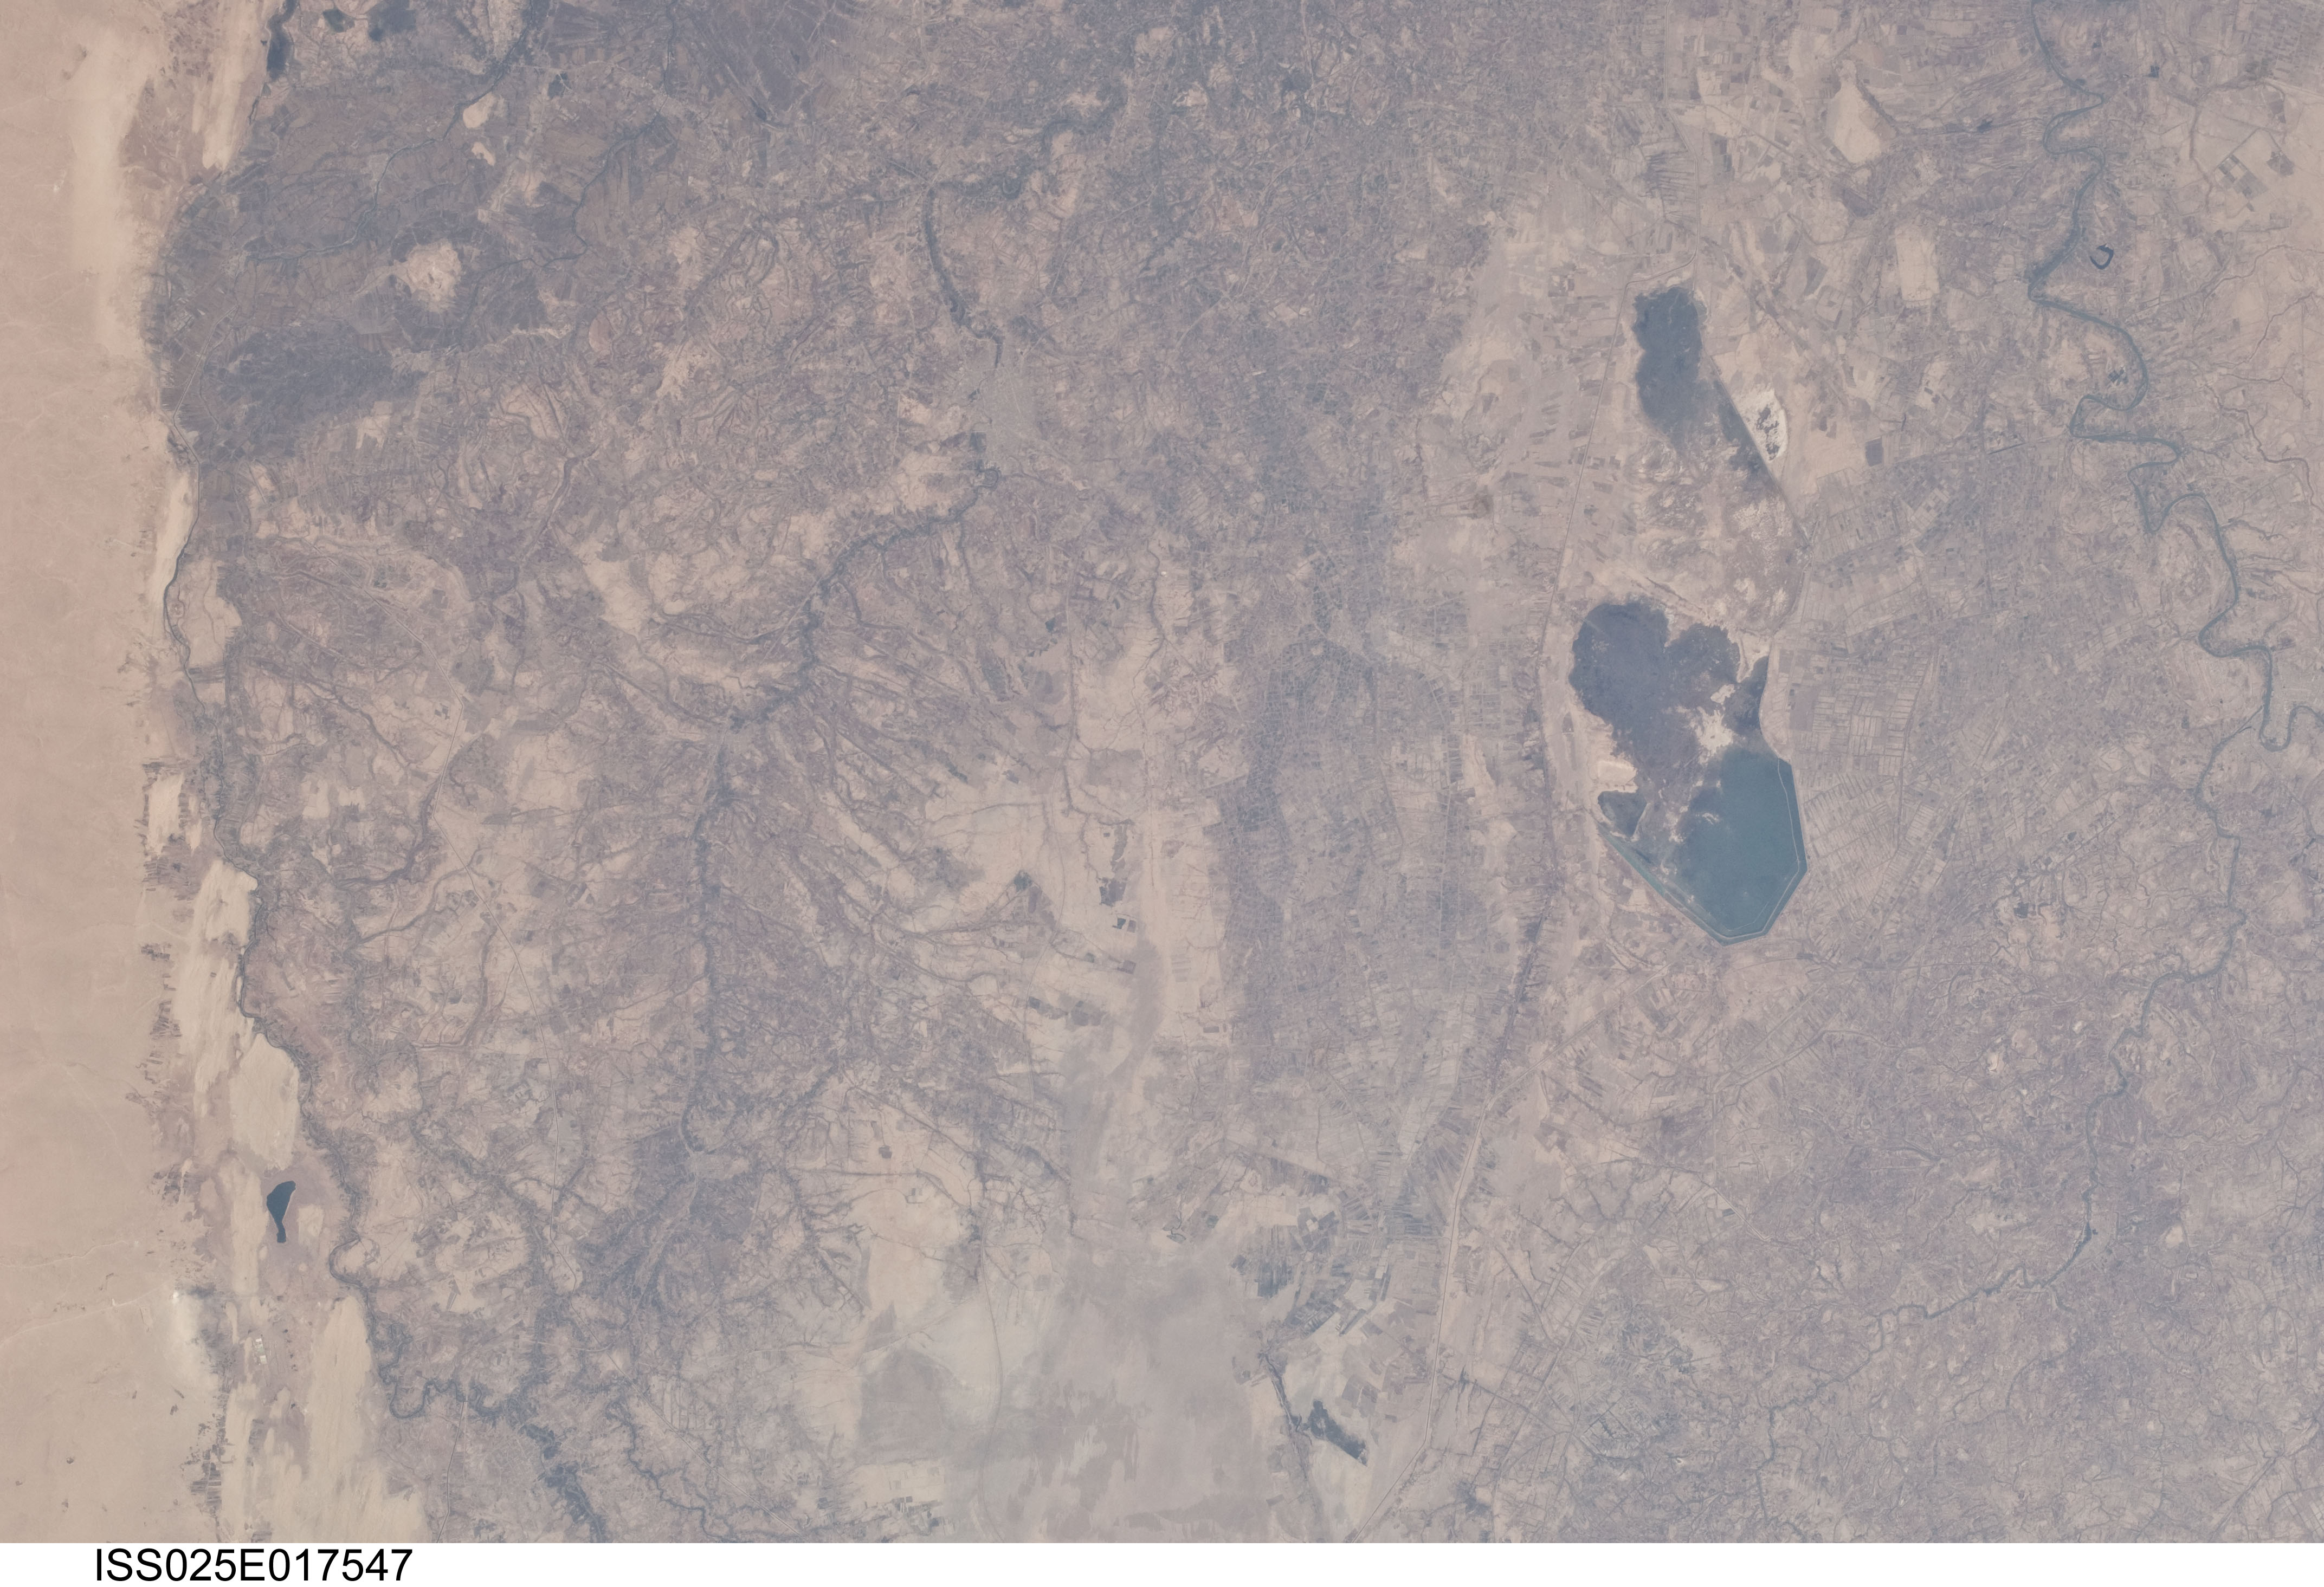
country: IRAQ
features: AD DIWANIYAH, AN NAJAE, EUPHRATES R., L. AD DALMAJ, AGR., CAN., TOWNS
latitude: 32.0
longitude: 45.0
